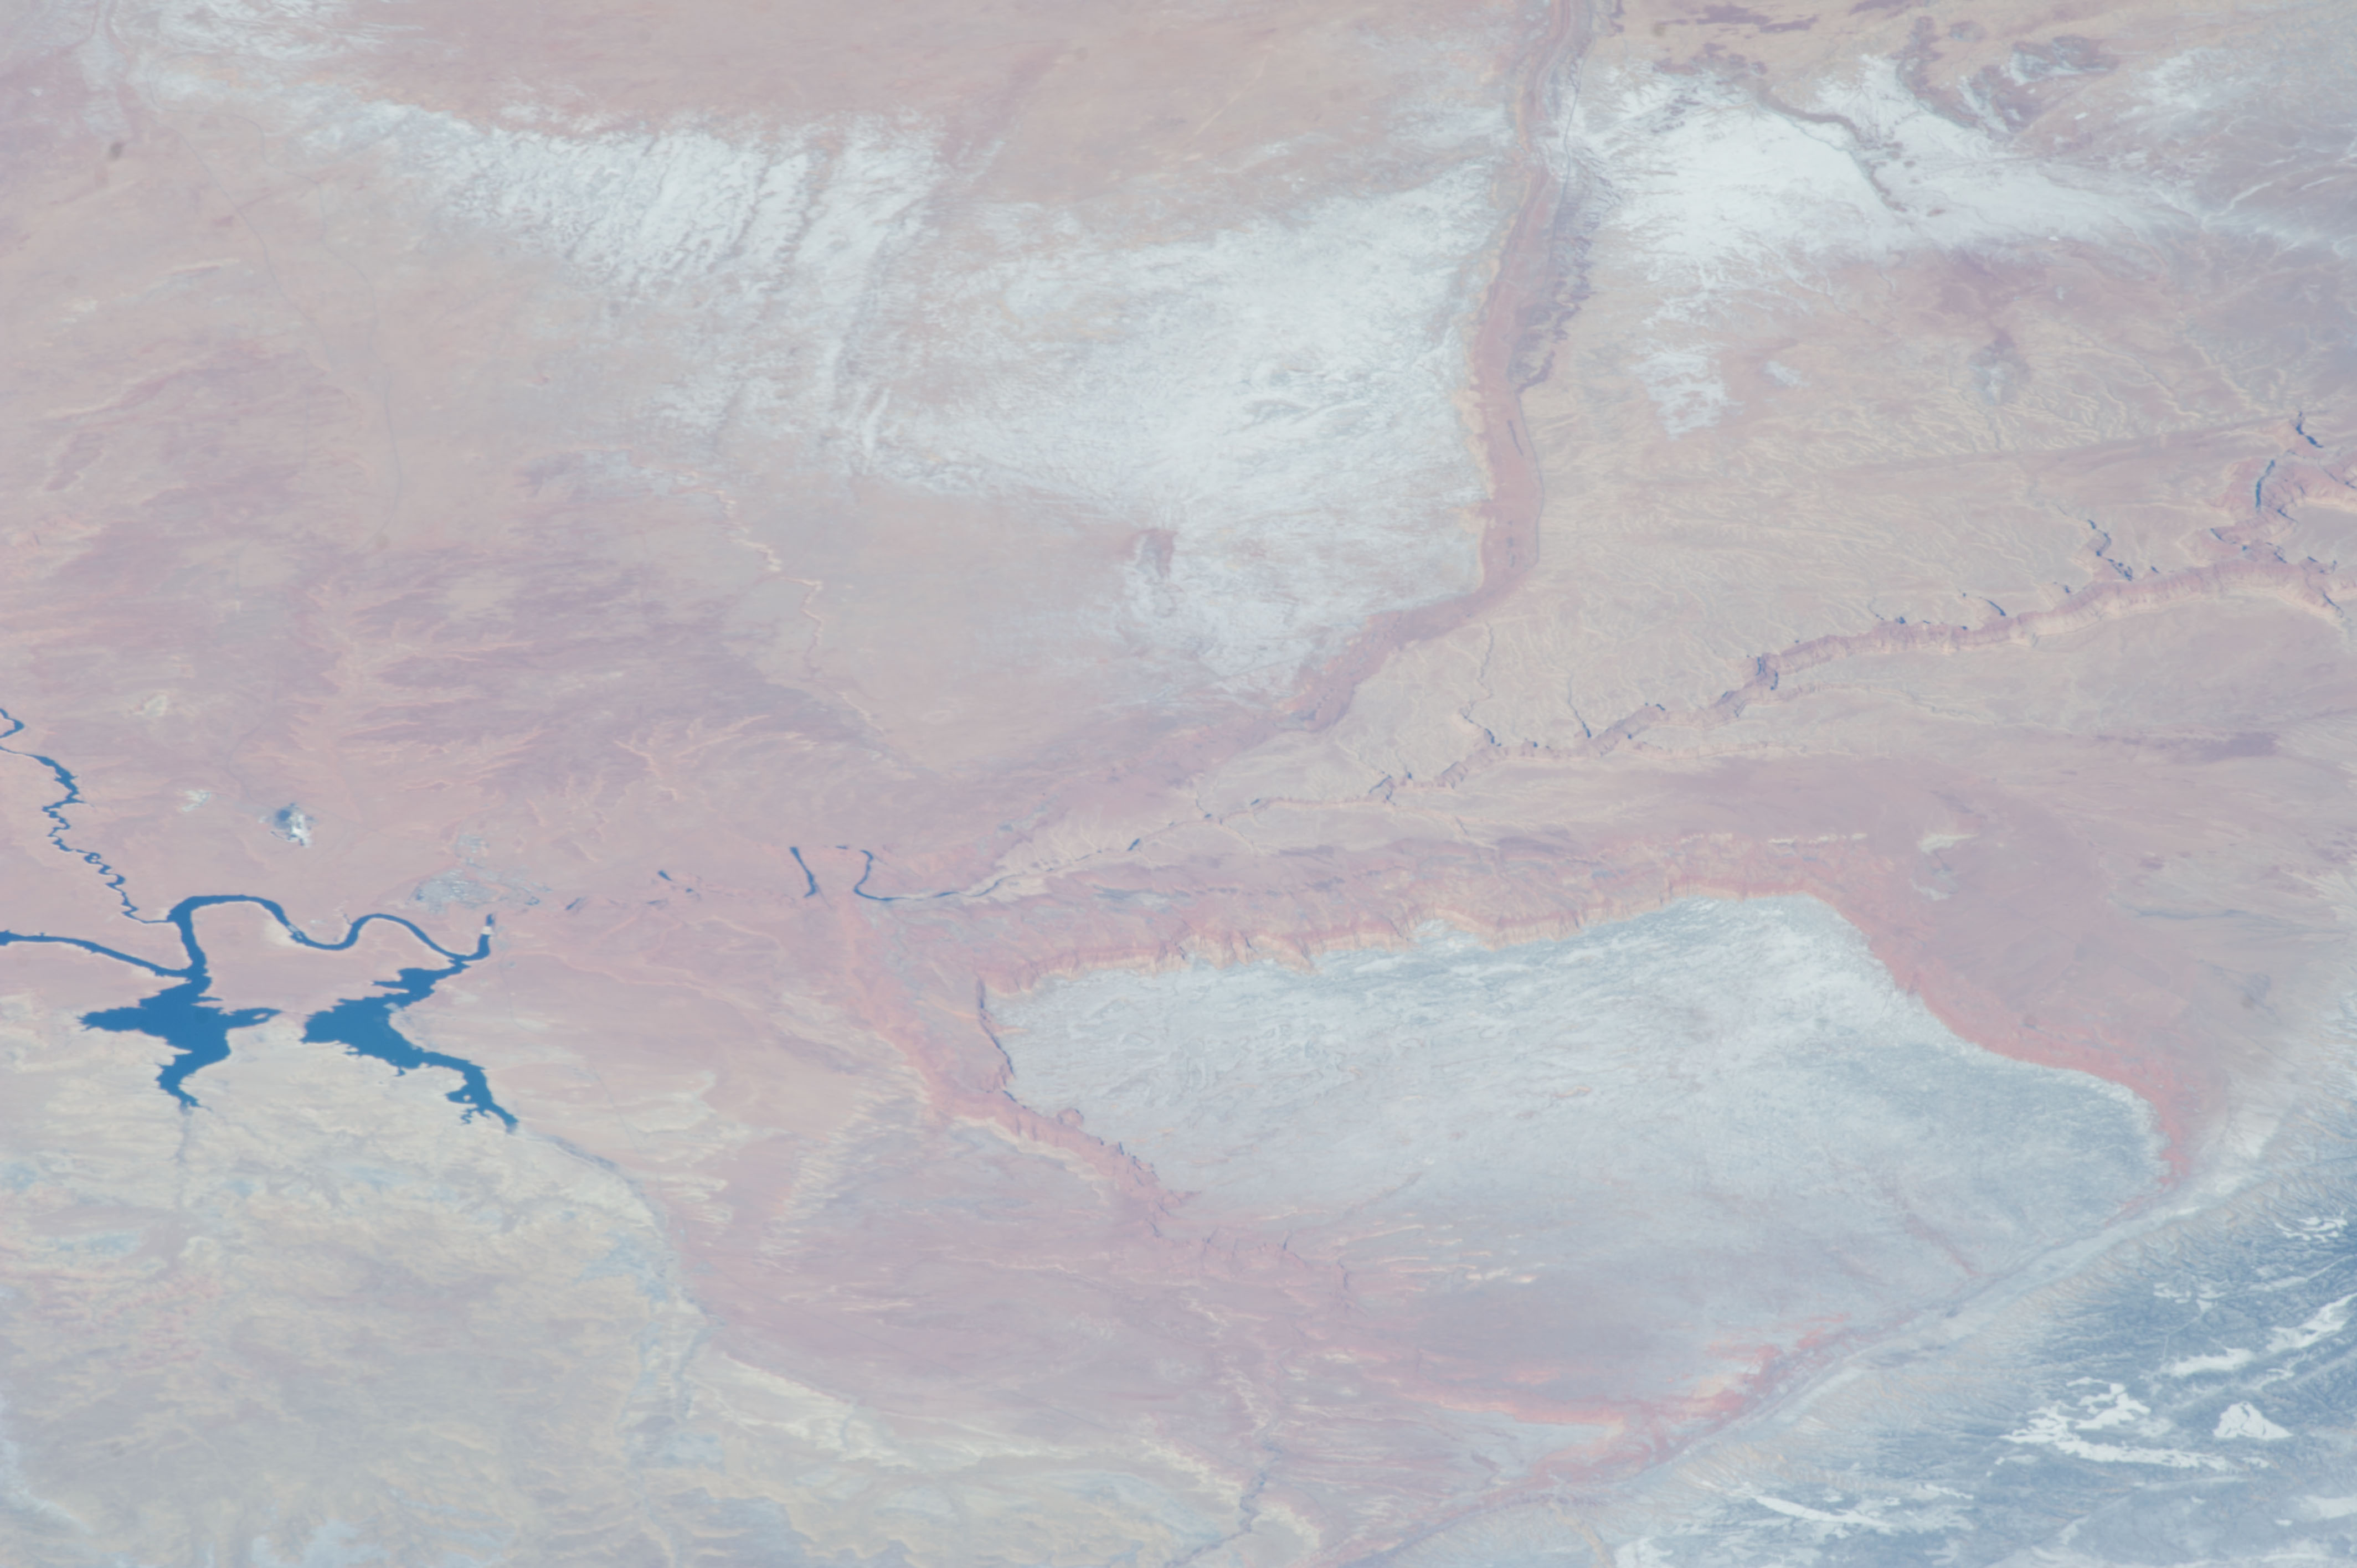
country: USA-ARIZONA
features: PARIA PLAT., SNOW, MARBLE CAN., COLORADO R., PAGE, L. POWELL, DRAINAGE
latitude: 36.8
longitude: -111.7
